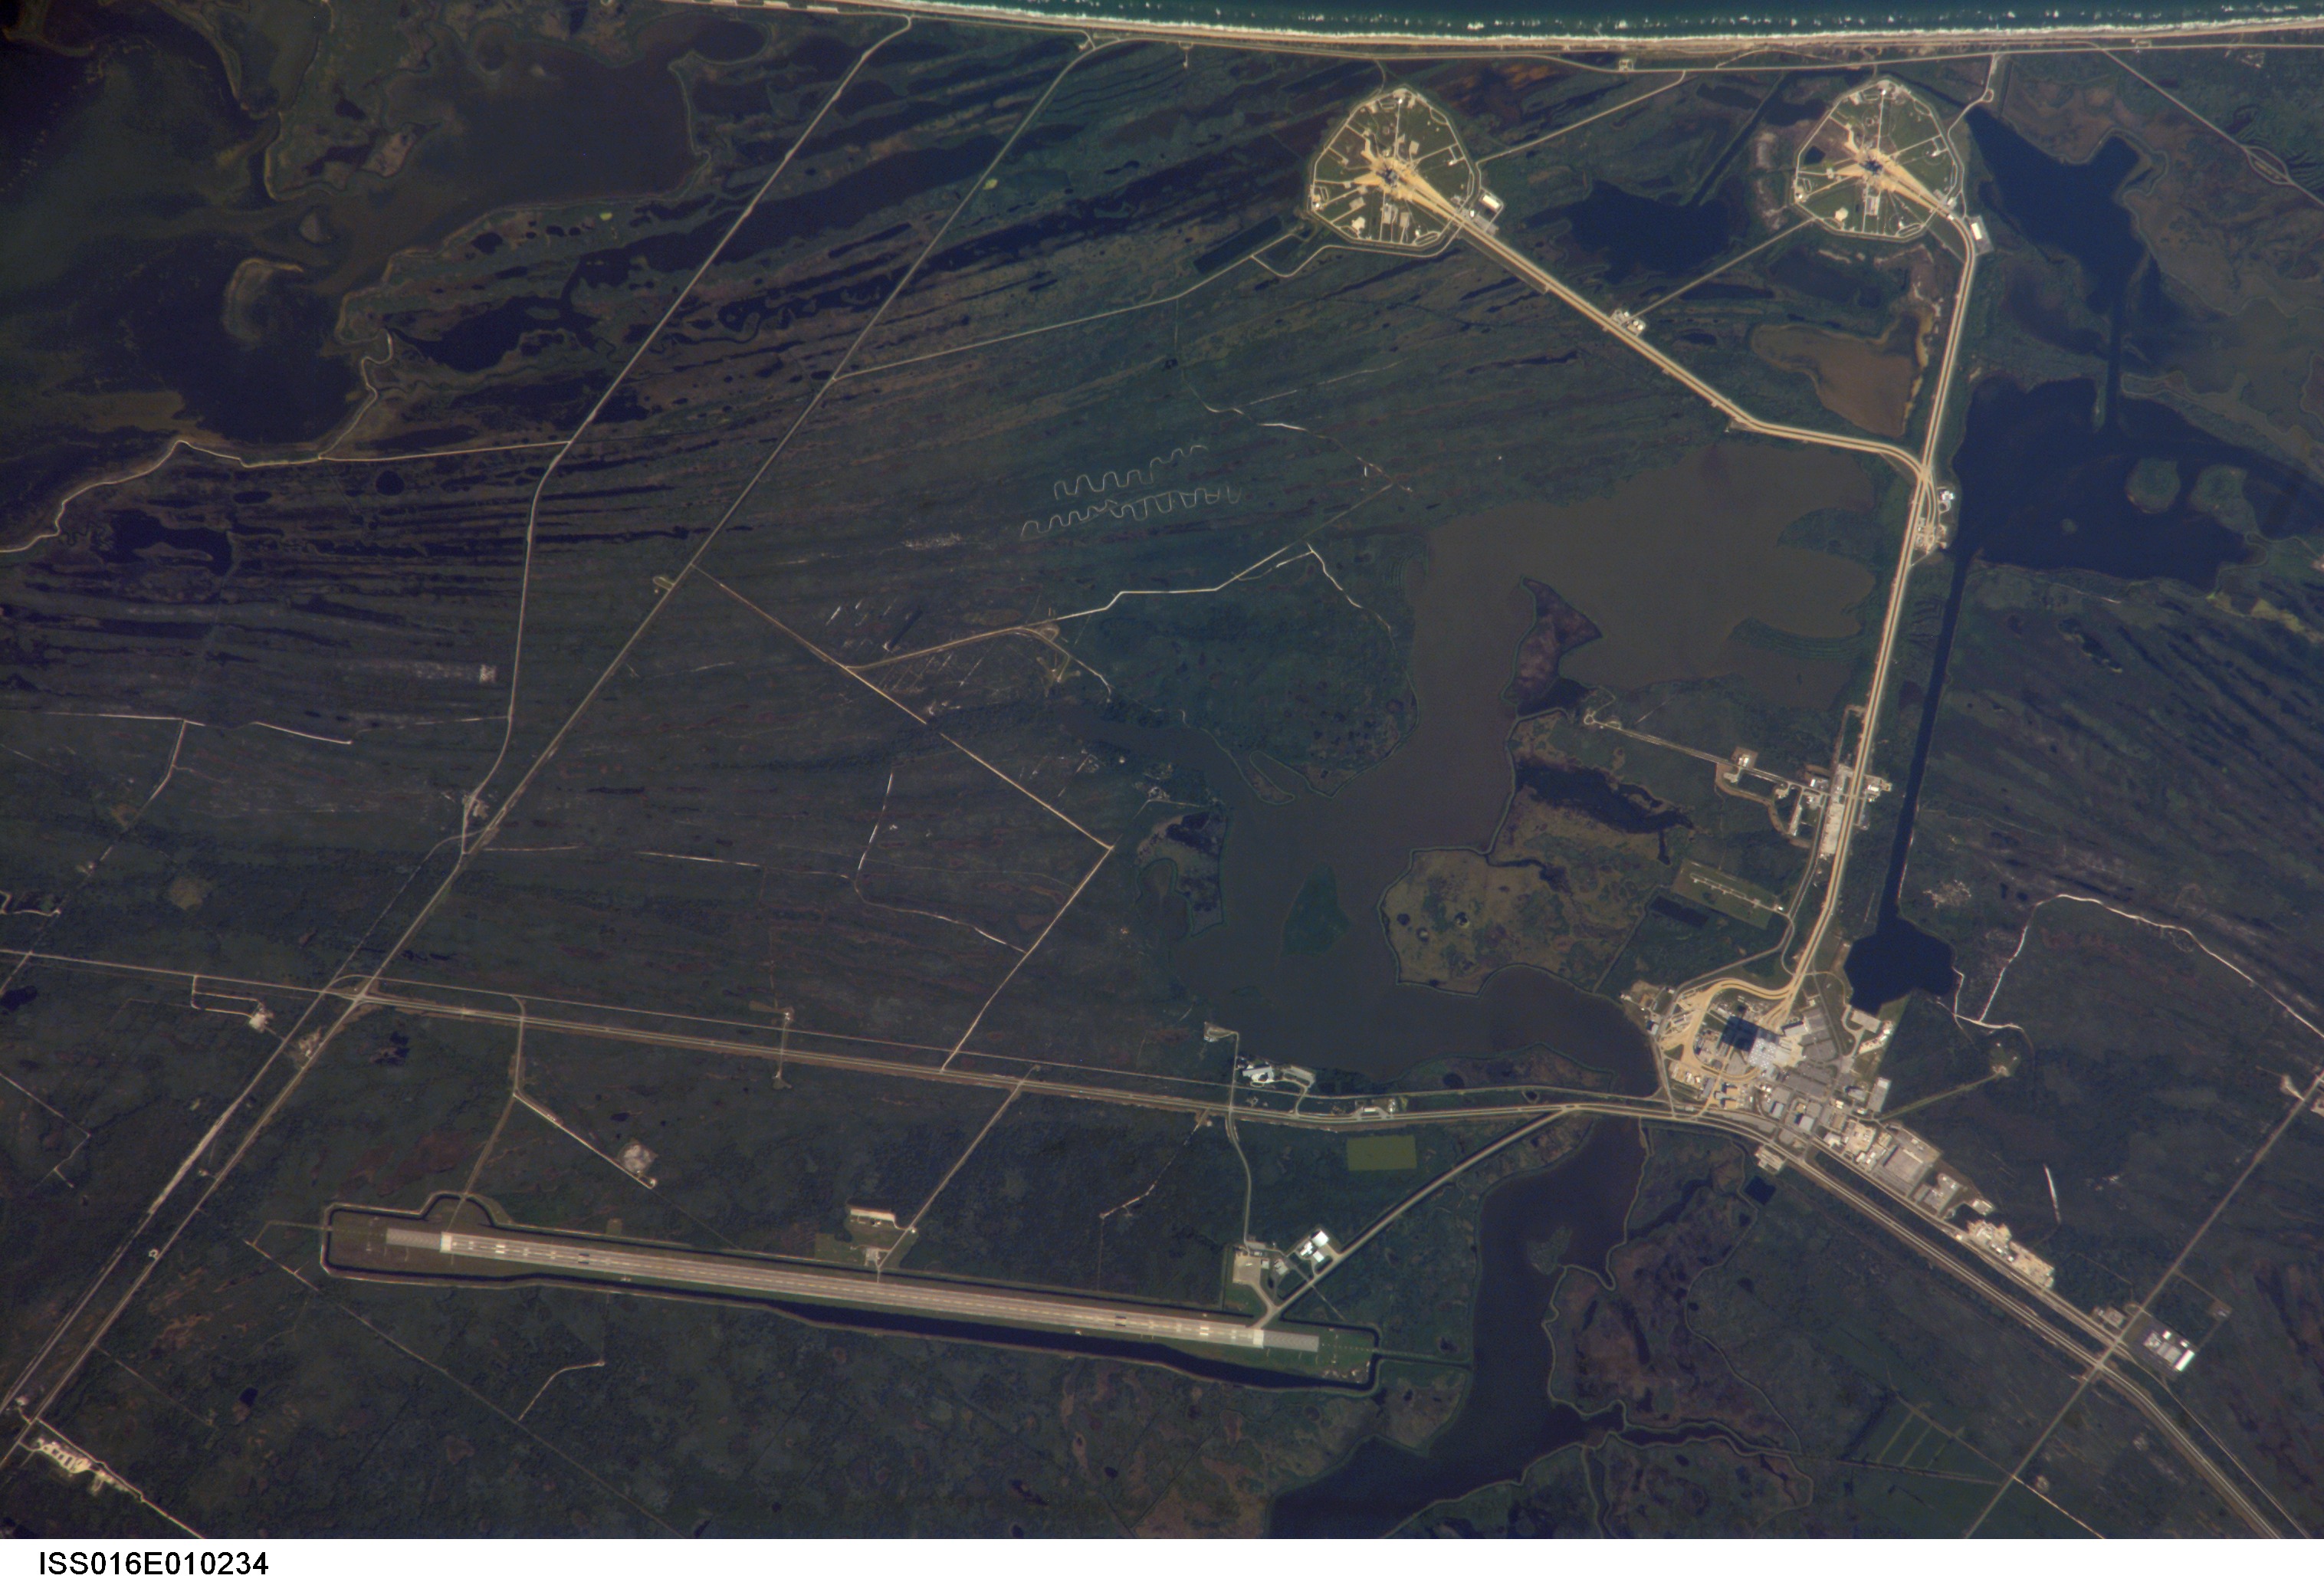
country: USA-FLORIDA
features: KSC, SHUTTLE LANDING FACILITY
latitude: 28.6
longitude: -80.8
